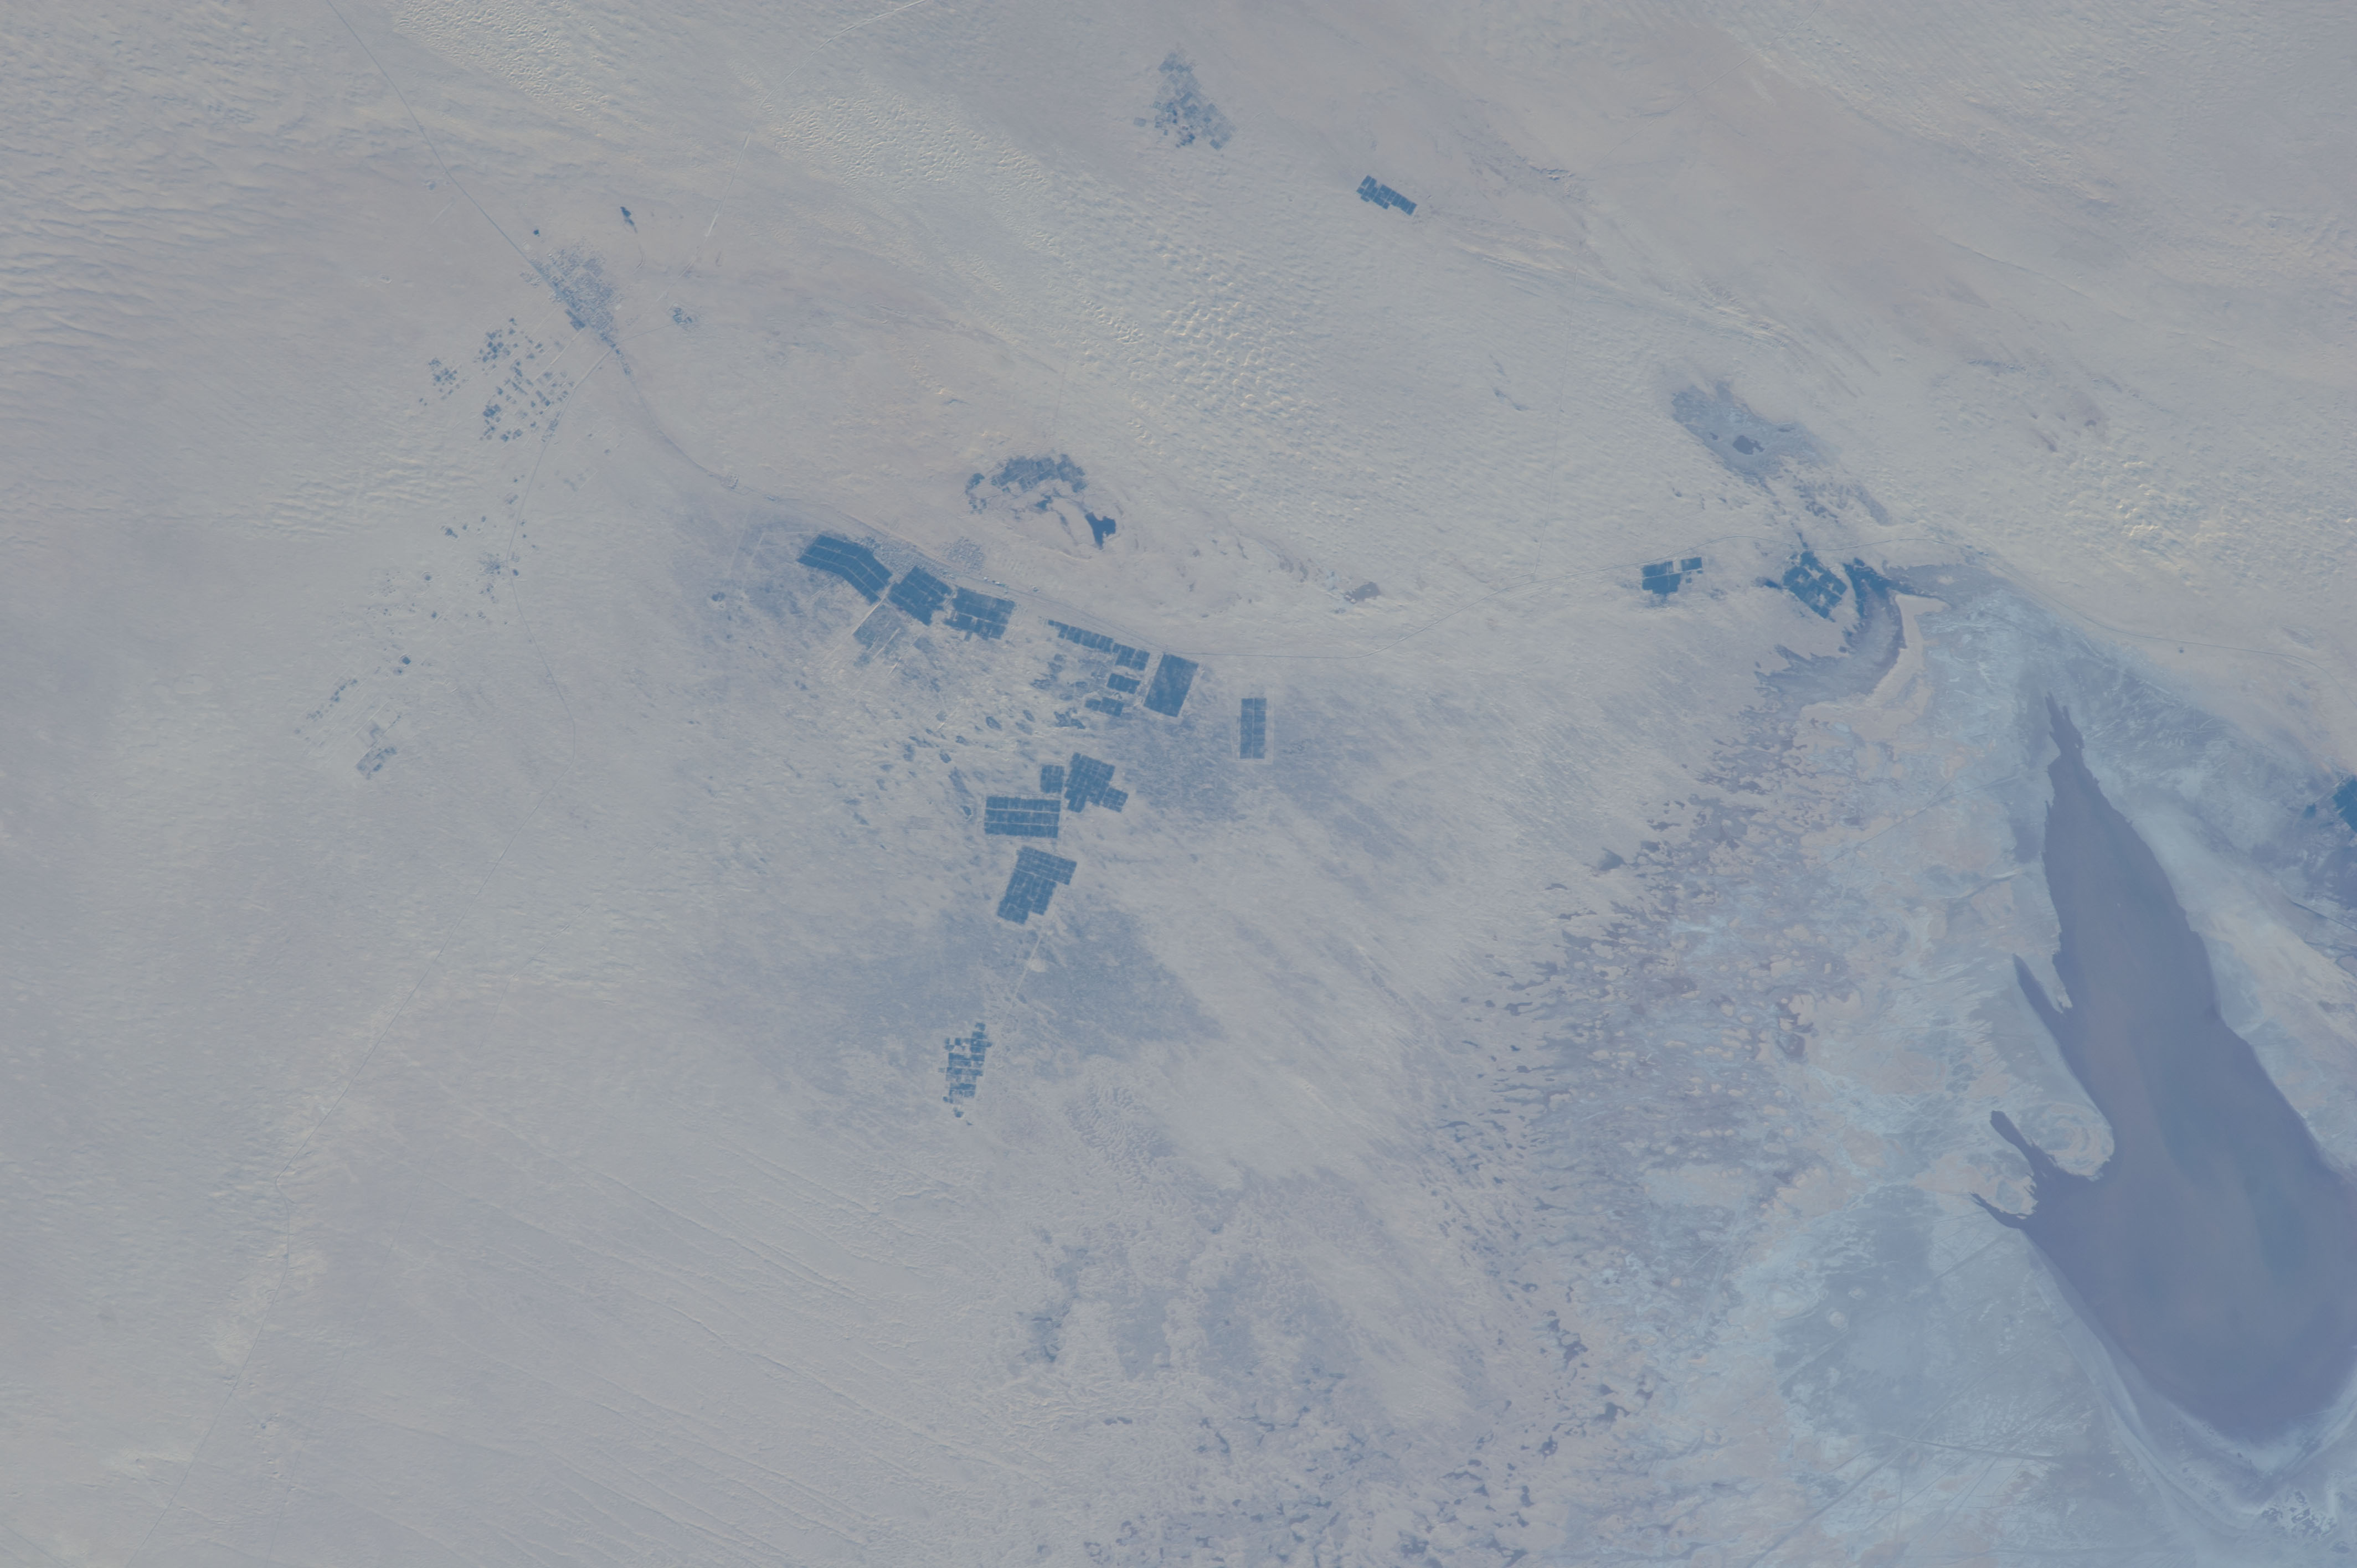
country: TUNISIA
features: SAHARA DES., DUNES, HAZOUA, AGR., ROADS, W. L. DJERID
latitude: 33.7
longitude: 7.7
